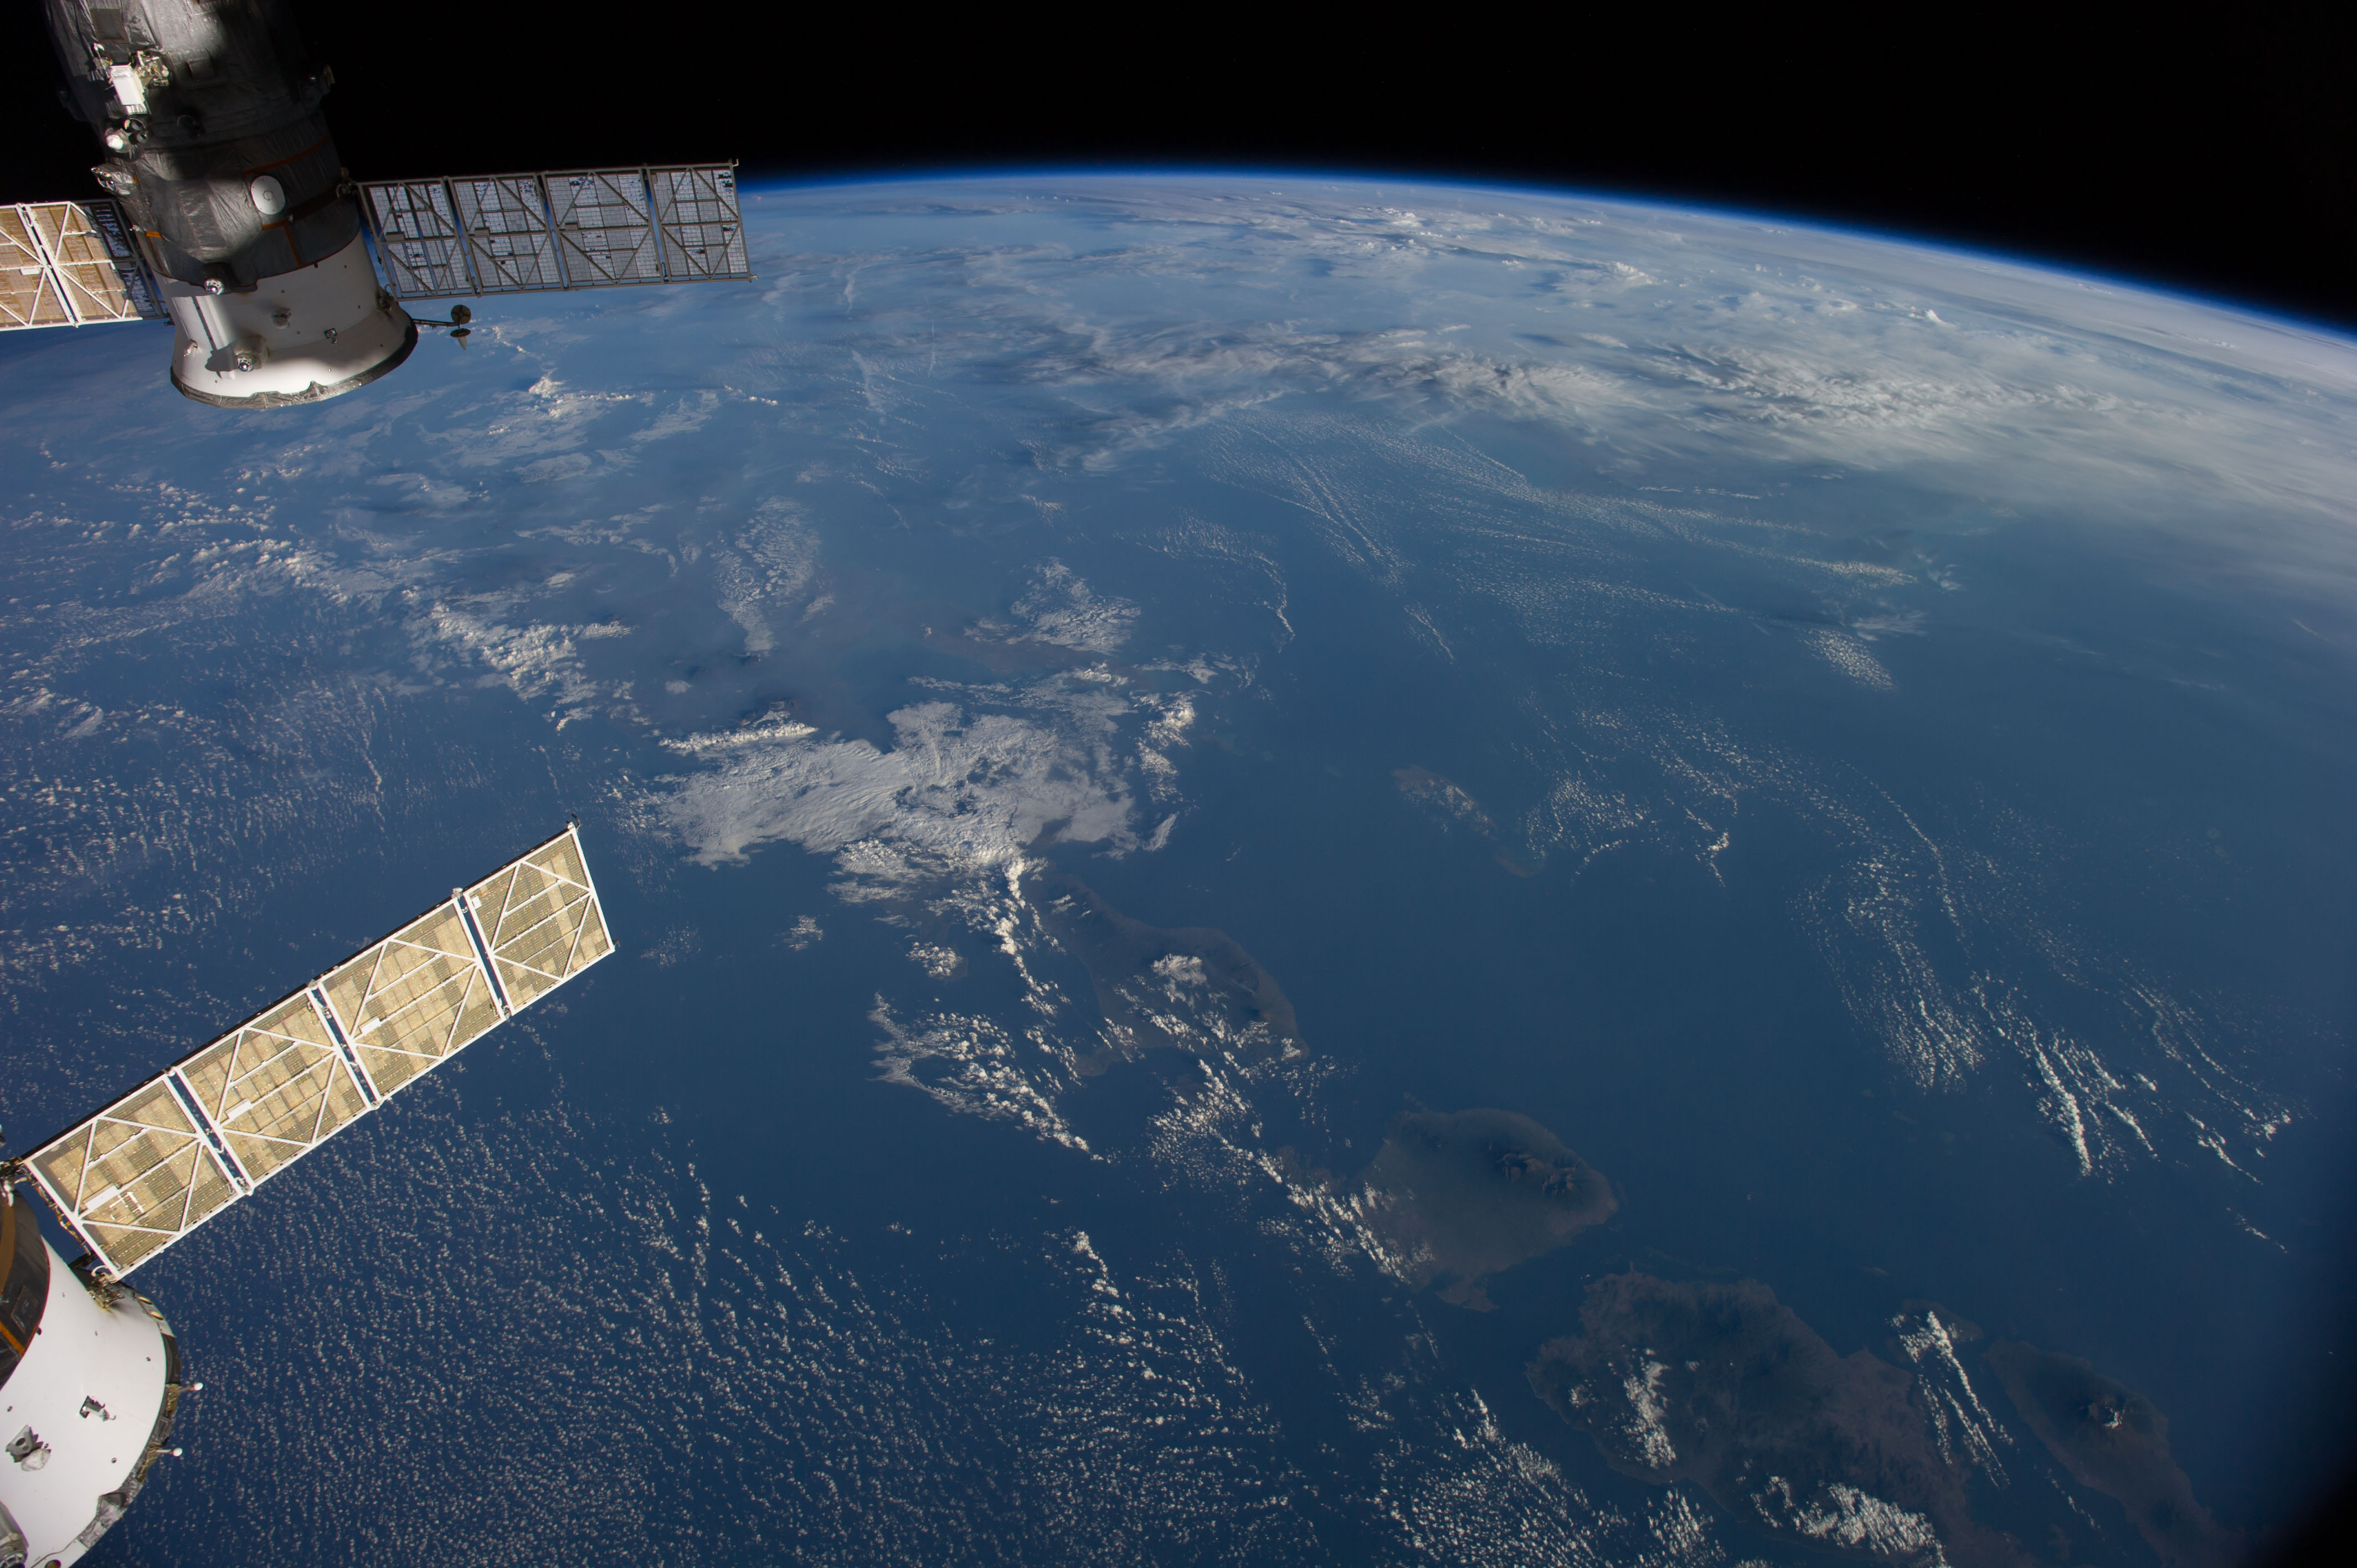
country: INDONESIA-J
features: BALI, W. NUSA TENGGARA, BALI S., JAVA S., ATMOSPHERIC LIMB
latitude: -7.5
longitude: 115.0
